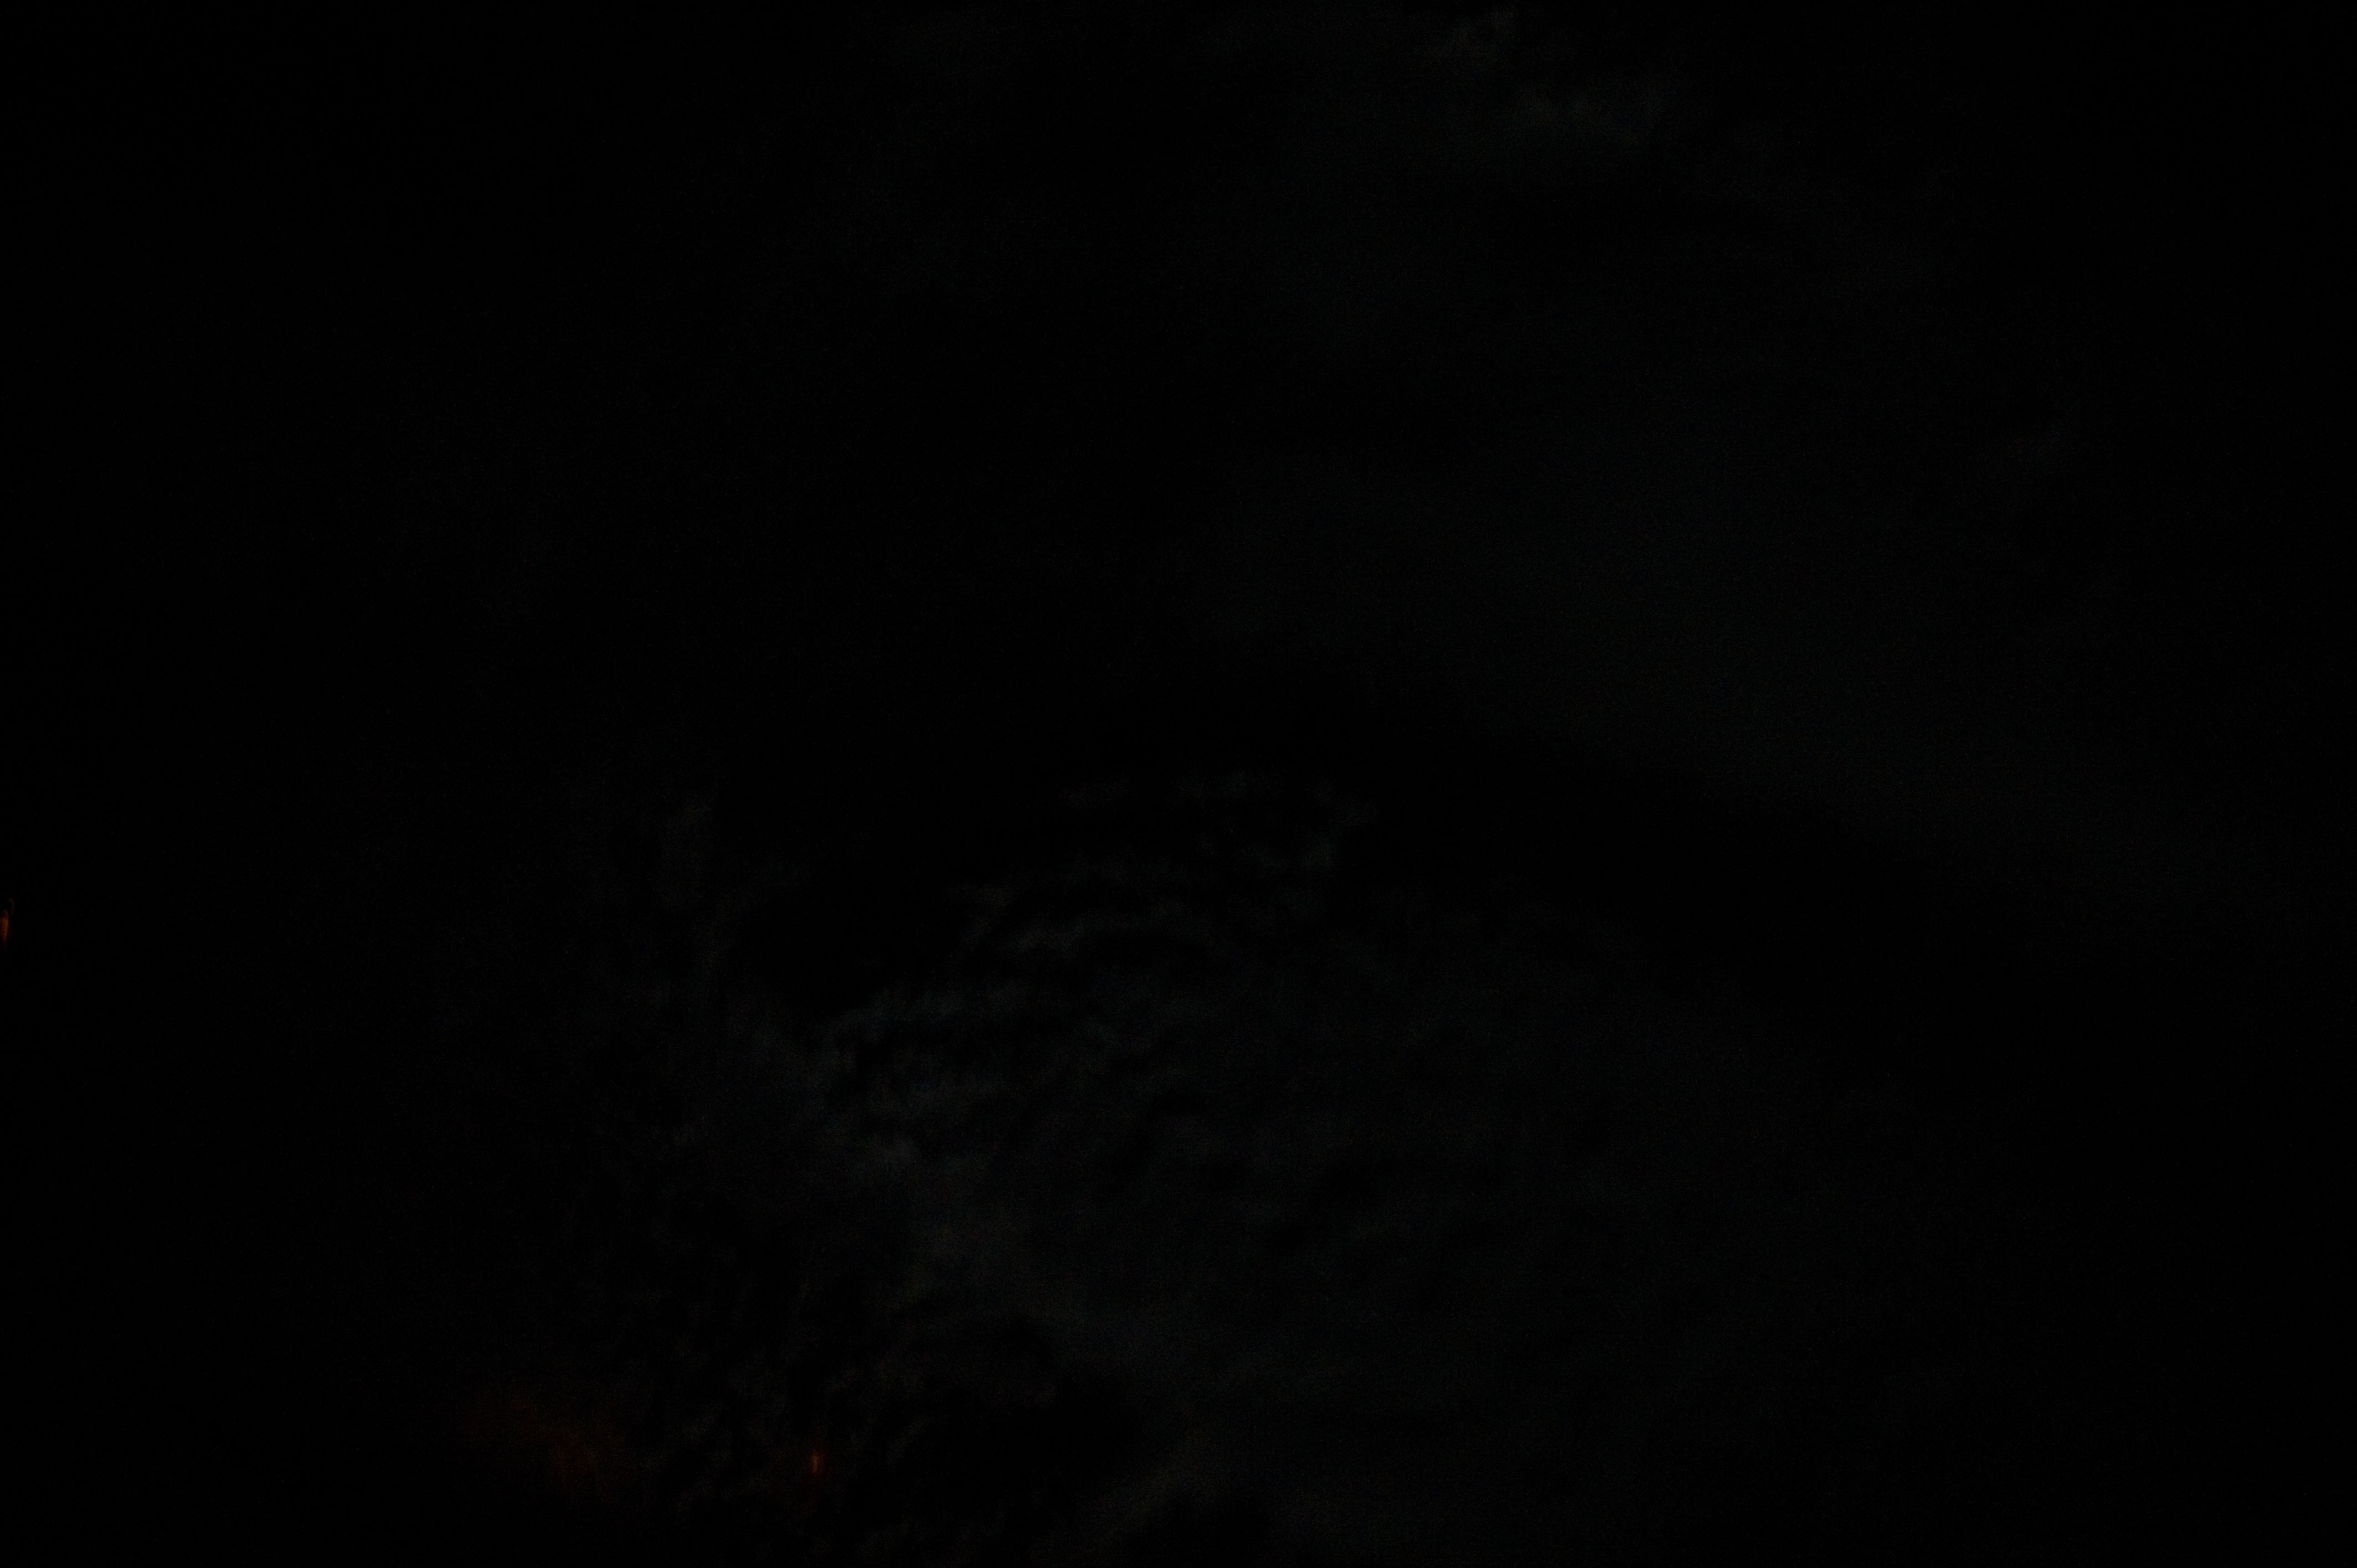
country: USA-OKLAHOMA
